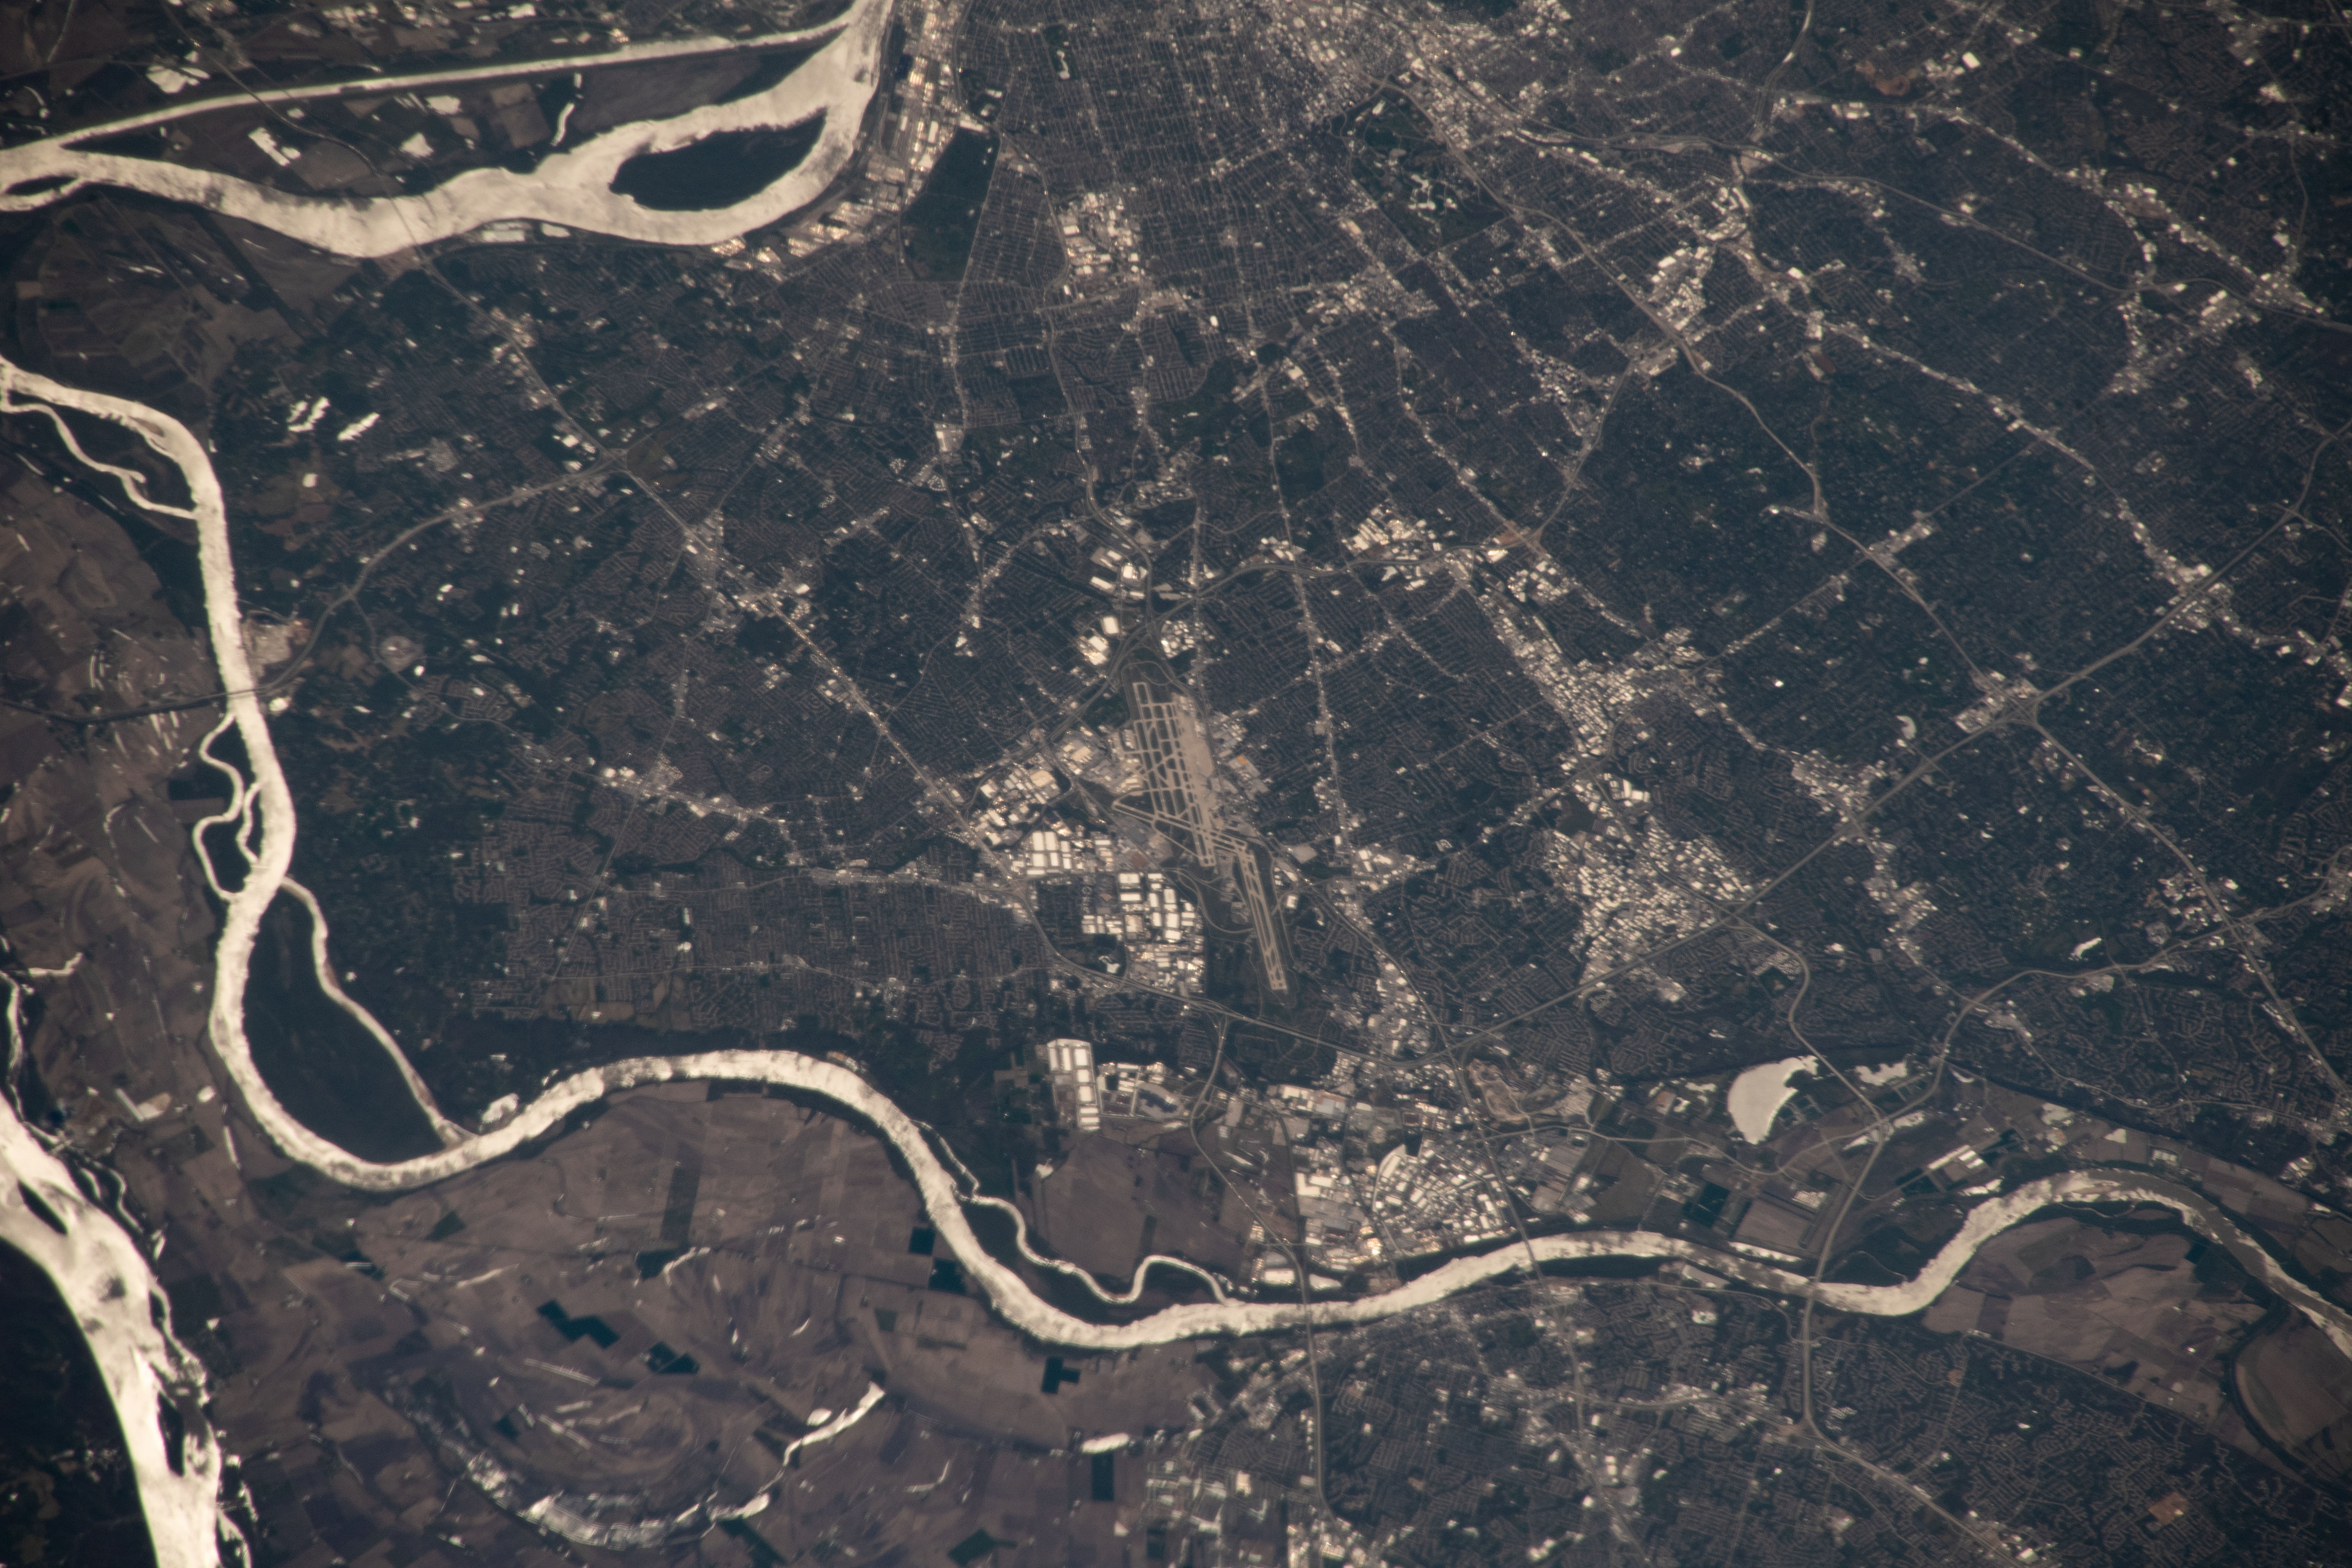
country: USA-MISSOURI
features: MOSENTHEIN ISLAND,MISSOURI RIVER,MISSISSIPPI RIVER,LAMBERT-ST. LOUIS INTERNATIONAL AIRPORT,PELICAN ISLAND NATURAL AREA,SAINT LOUIS
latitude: 38.8
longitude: -90.4
